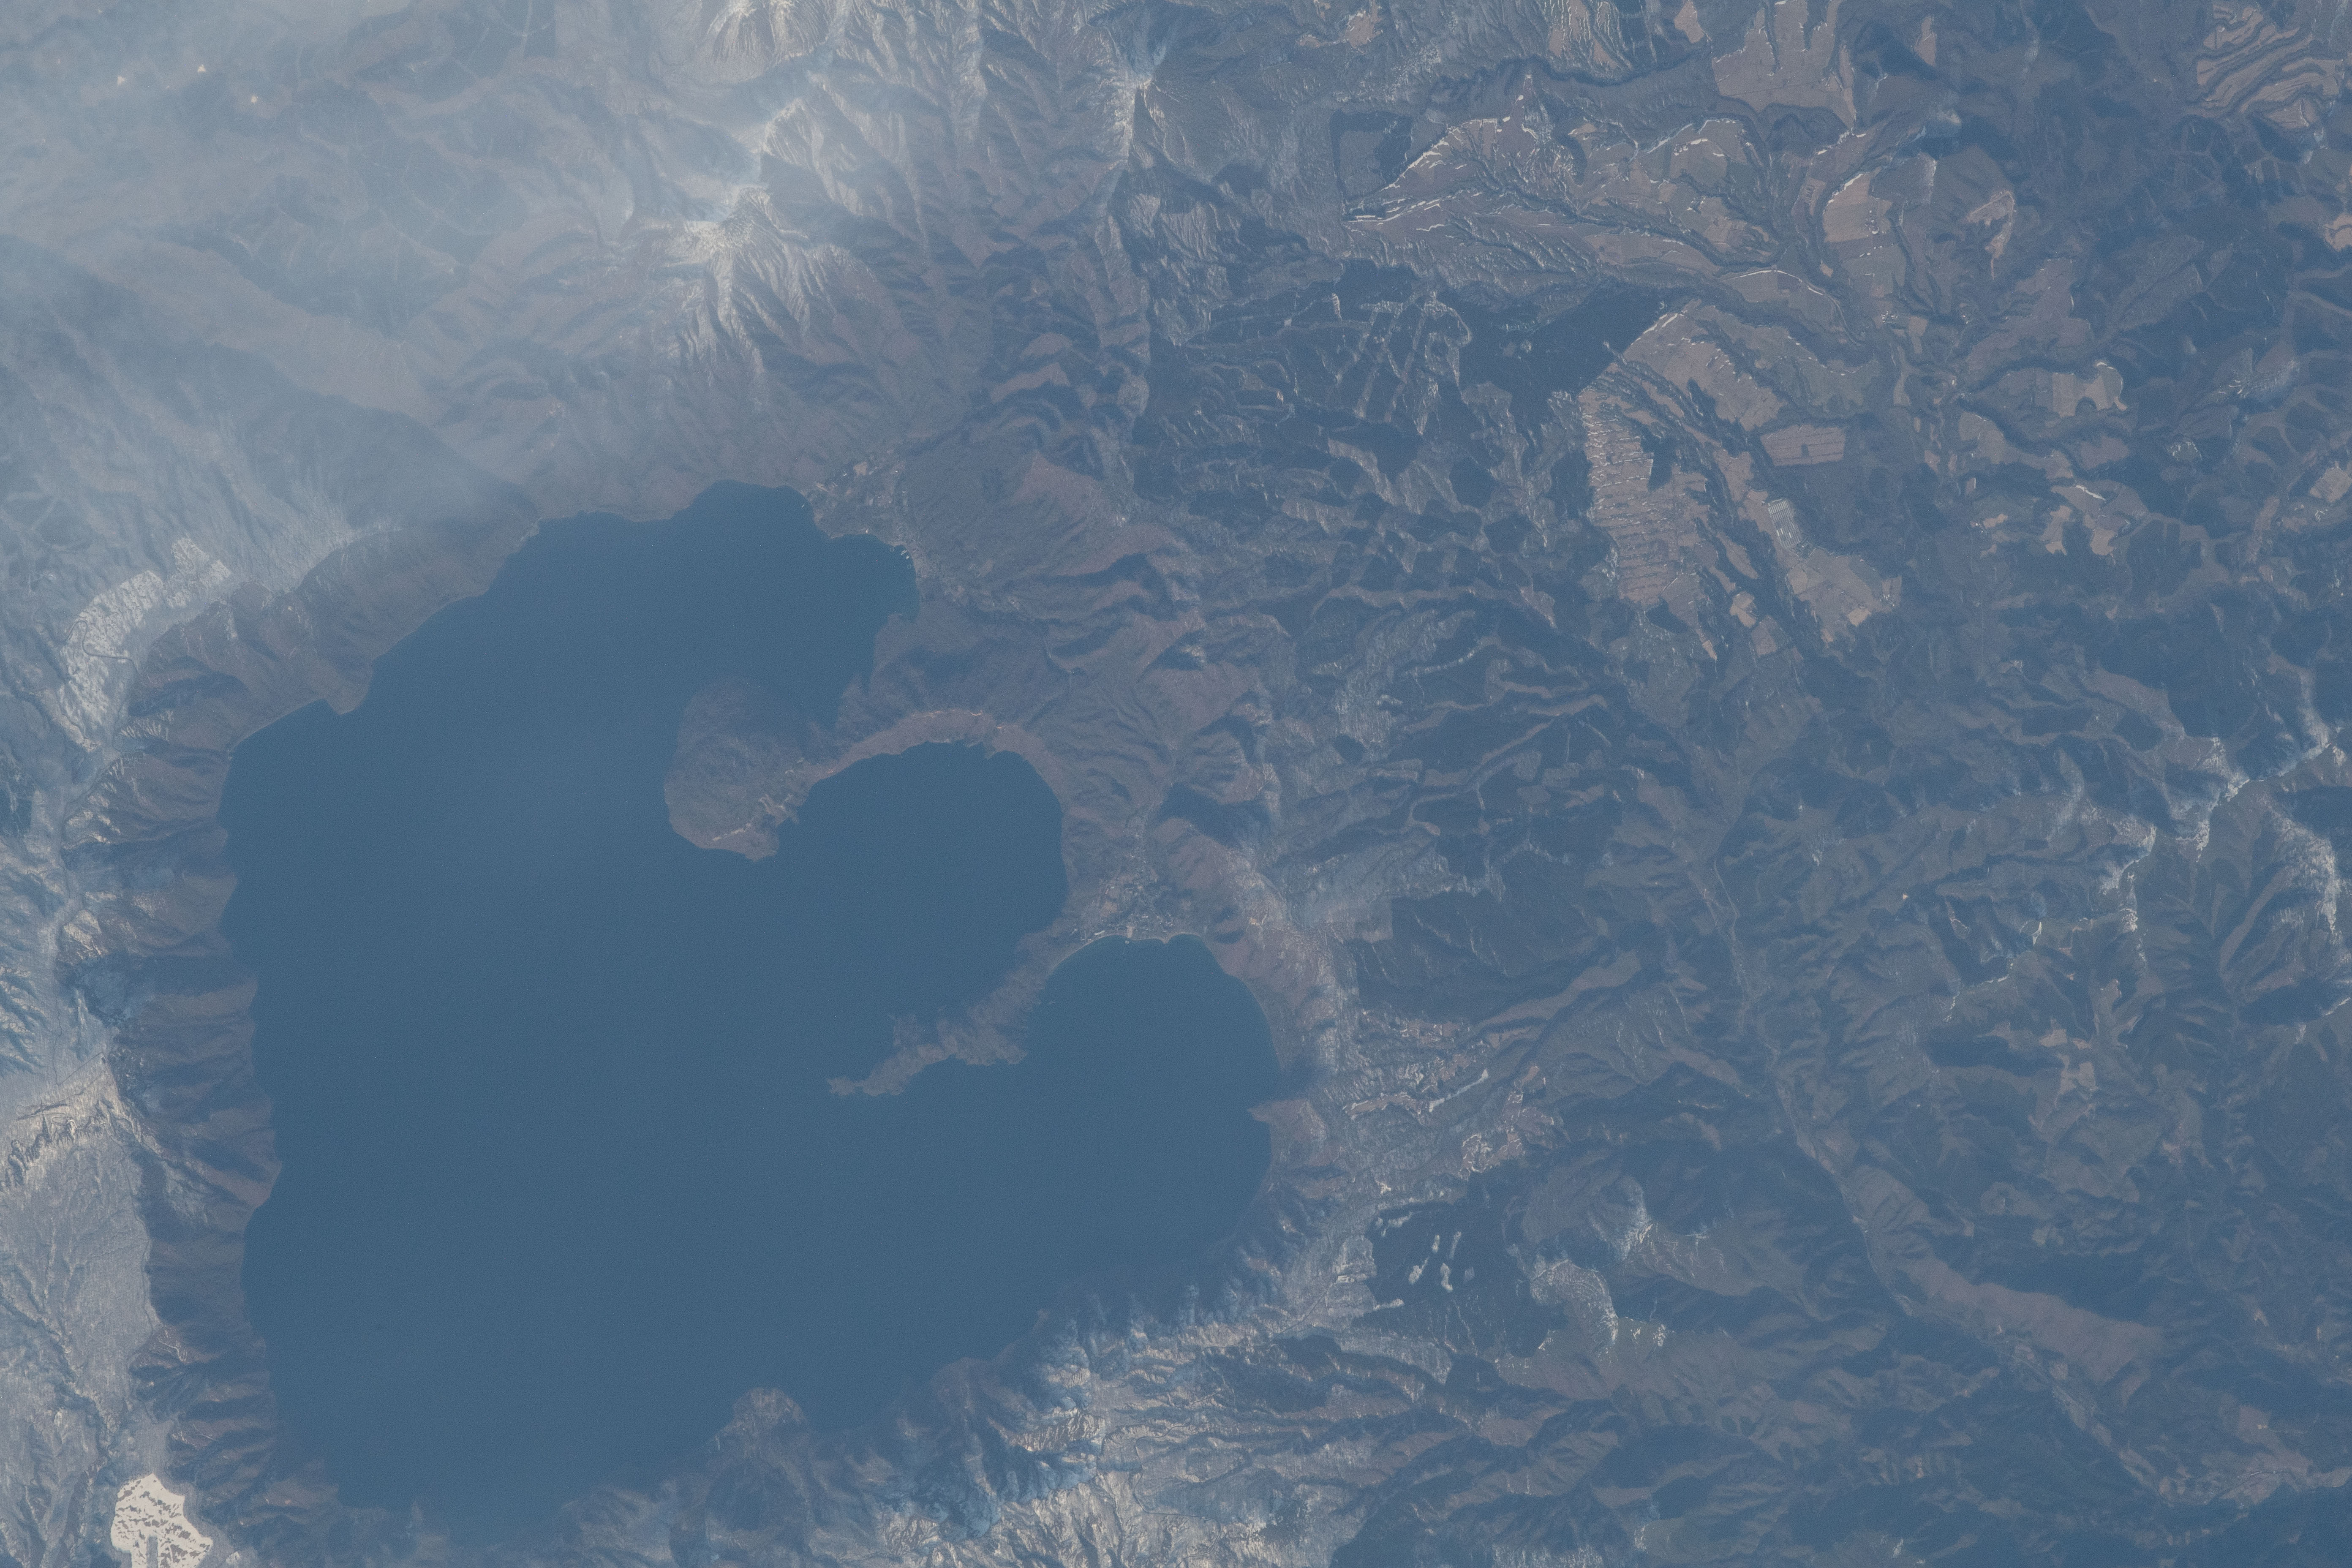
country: JAPAN
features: LAKE TOWADA
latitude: 40.5
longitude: 140.9
